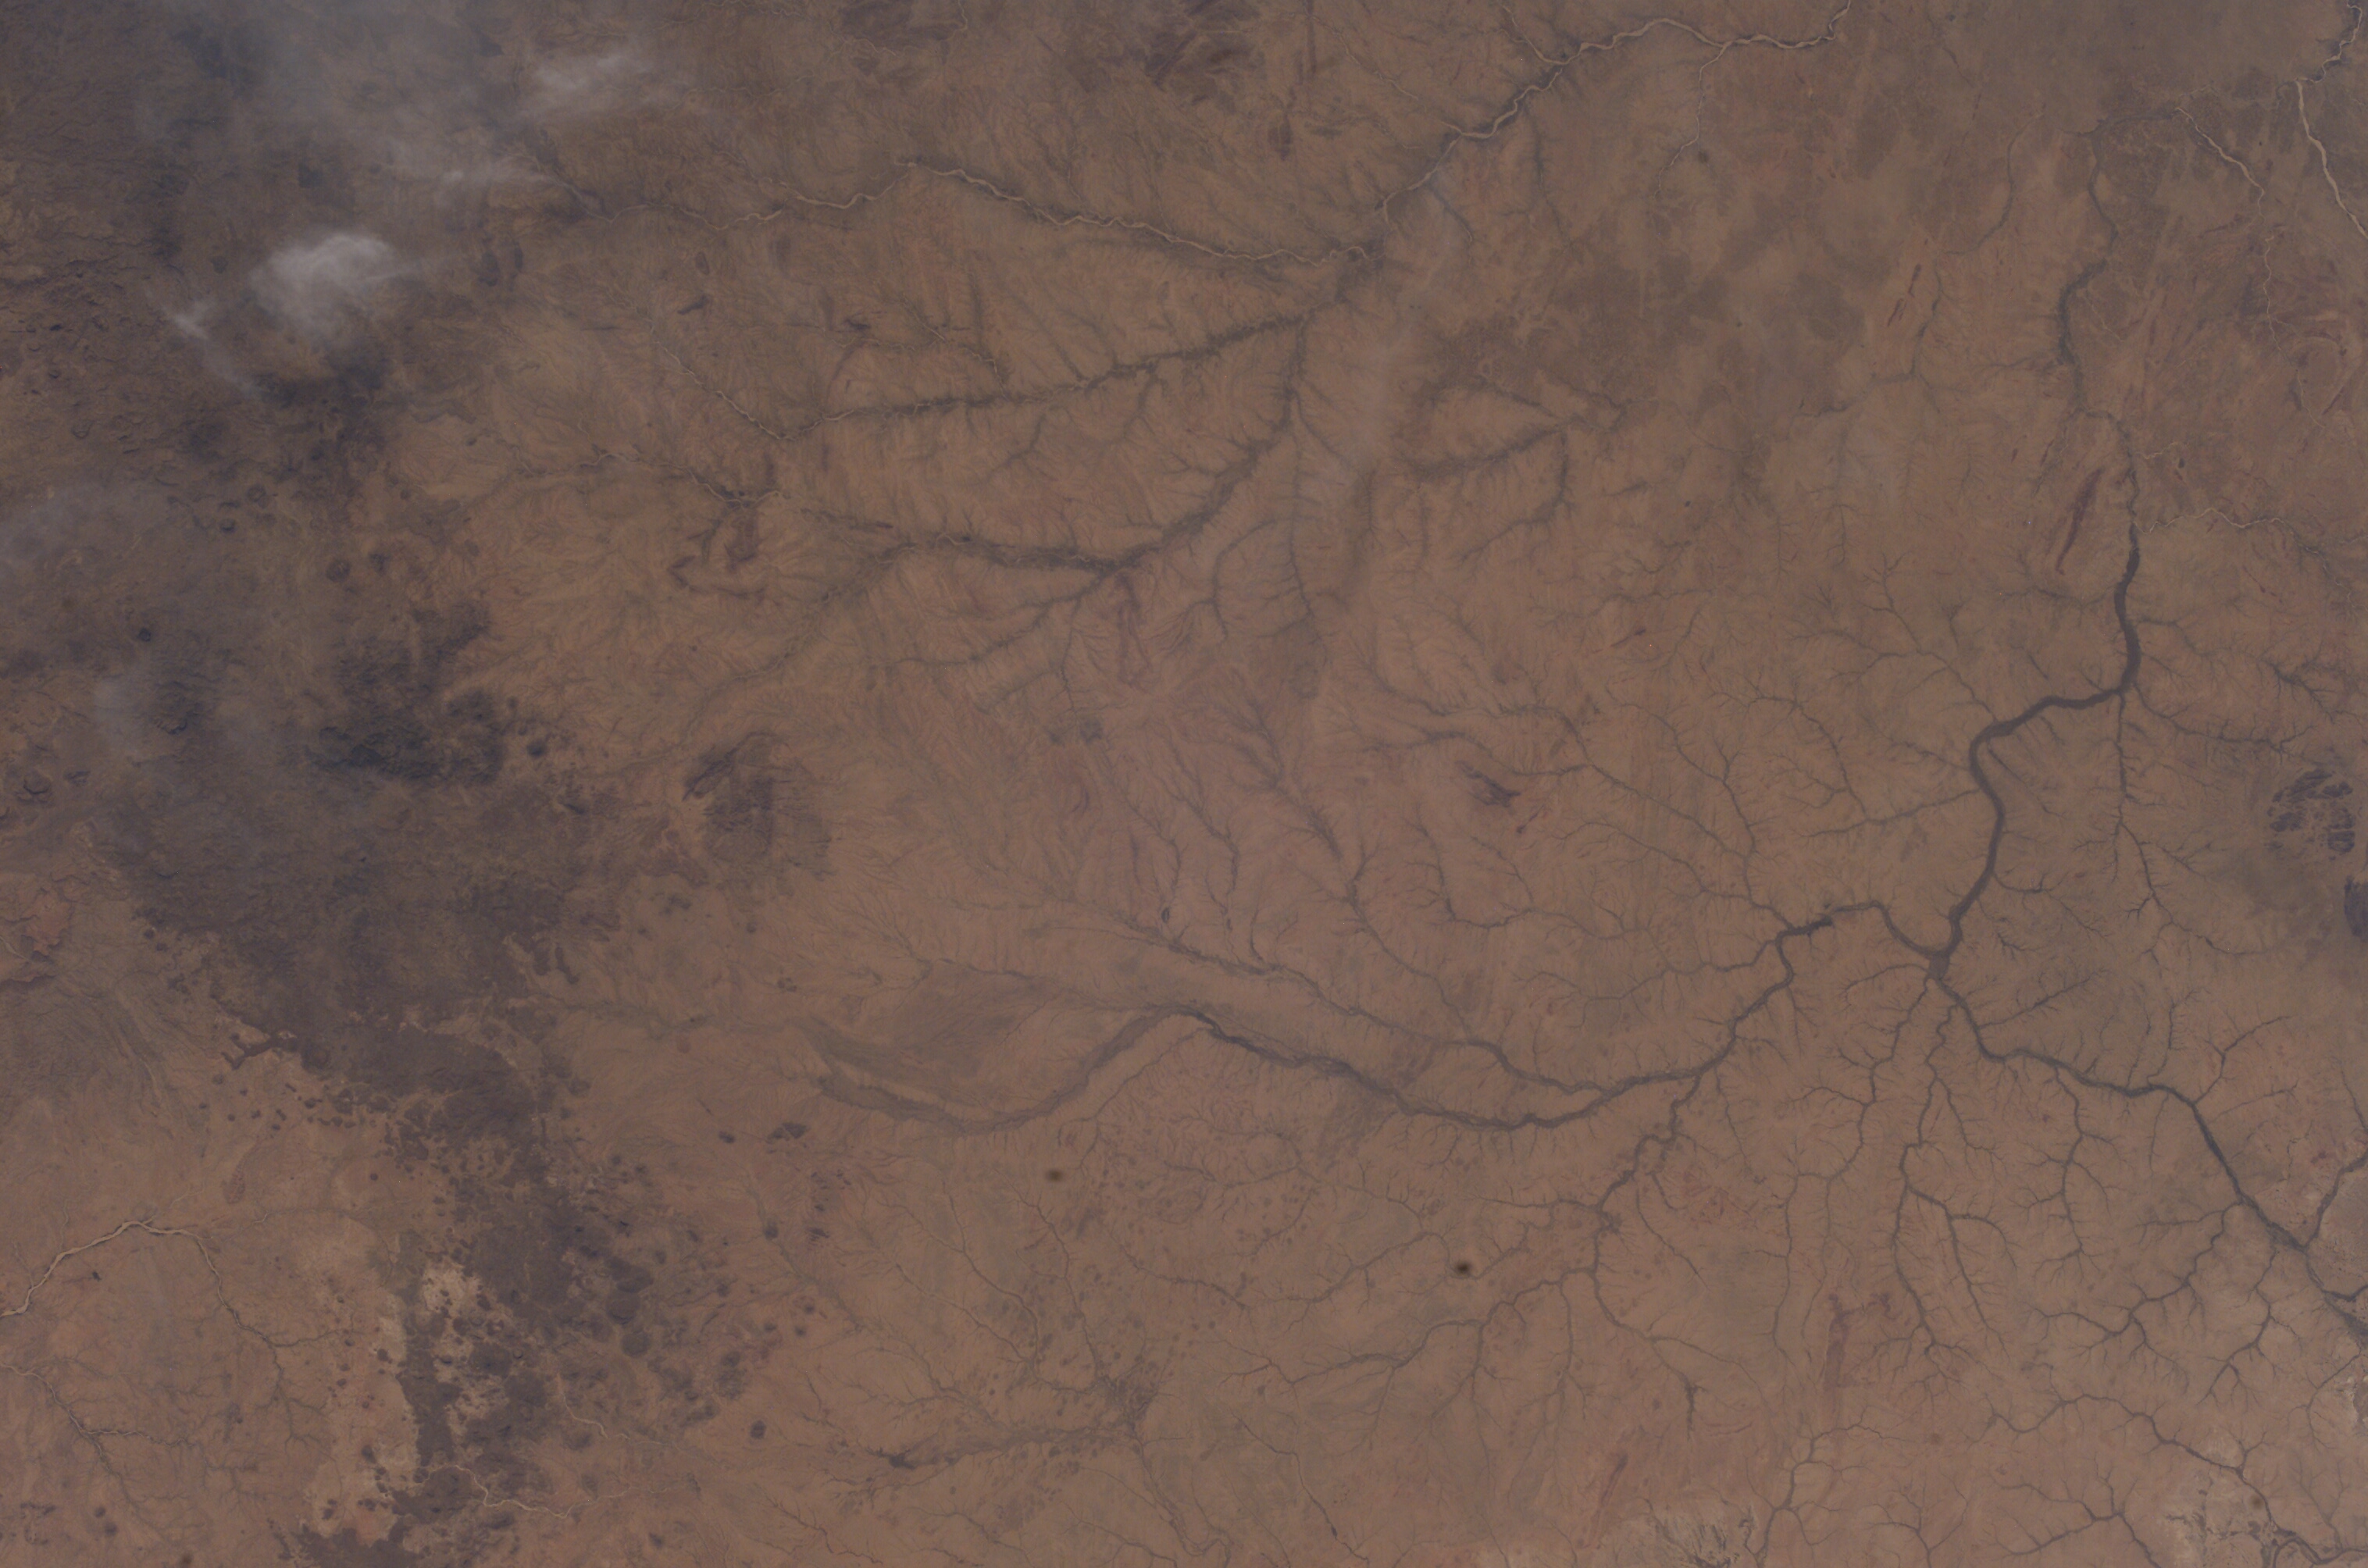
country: SUDAN
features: WADI AZUM, J. MARRA FOOTHILLS
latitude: 14.0
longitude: 23.5
